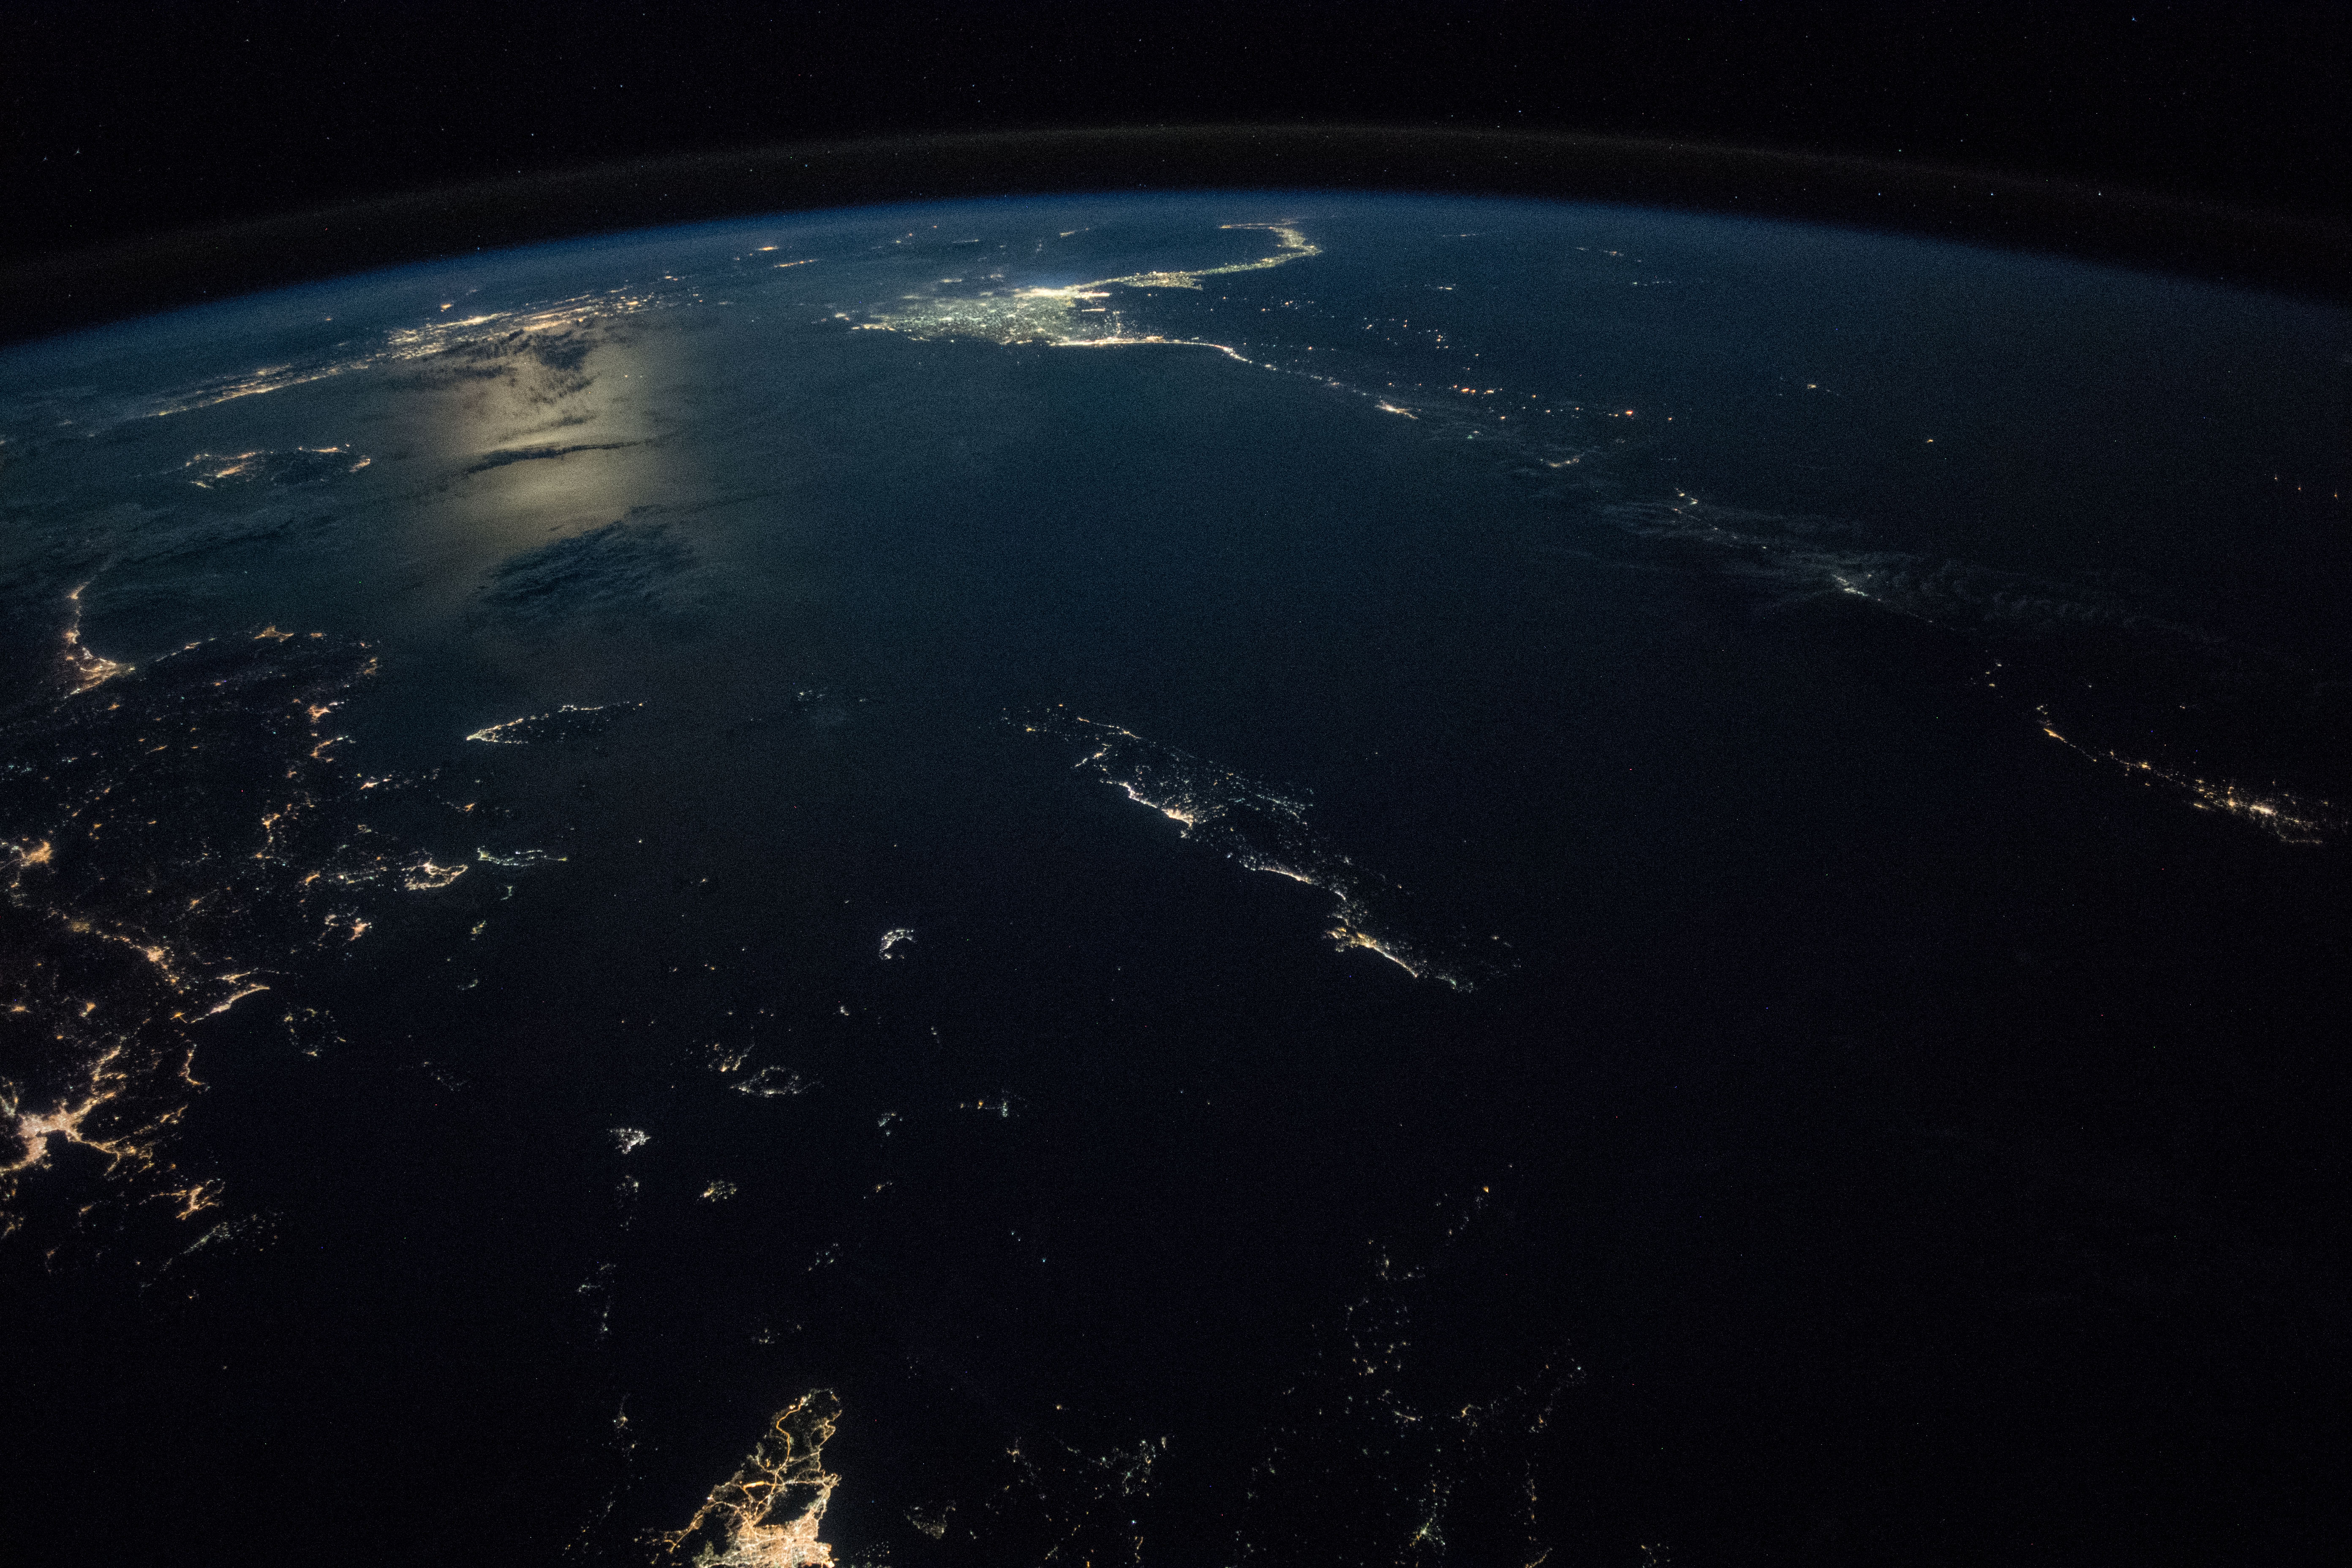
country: GREECE
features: CRETE ISLAND, KOS ISLAND, RHODES ISLAND, RHODES BASIN, STRABO TRENCH, PLINY TRENCH, KARPATHOS ISLAND, EGEO ISLANDS, AEGEAN SEA, CYPRUS, NIGHT, EARTH LIMB
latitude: 35.2
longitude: 25.4
